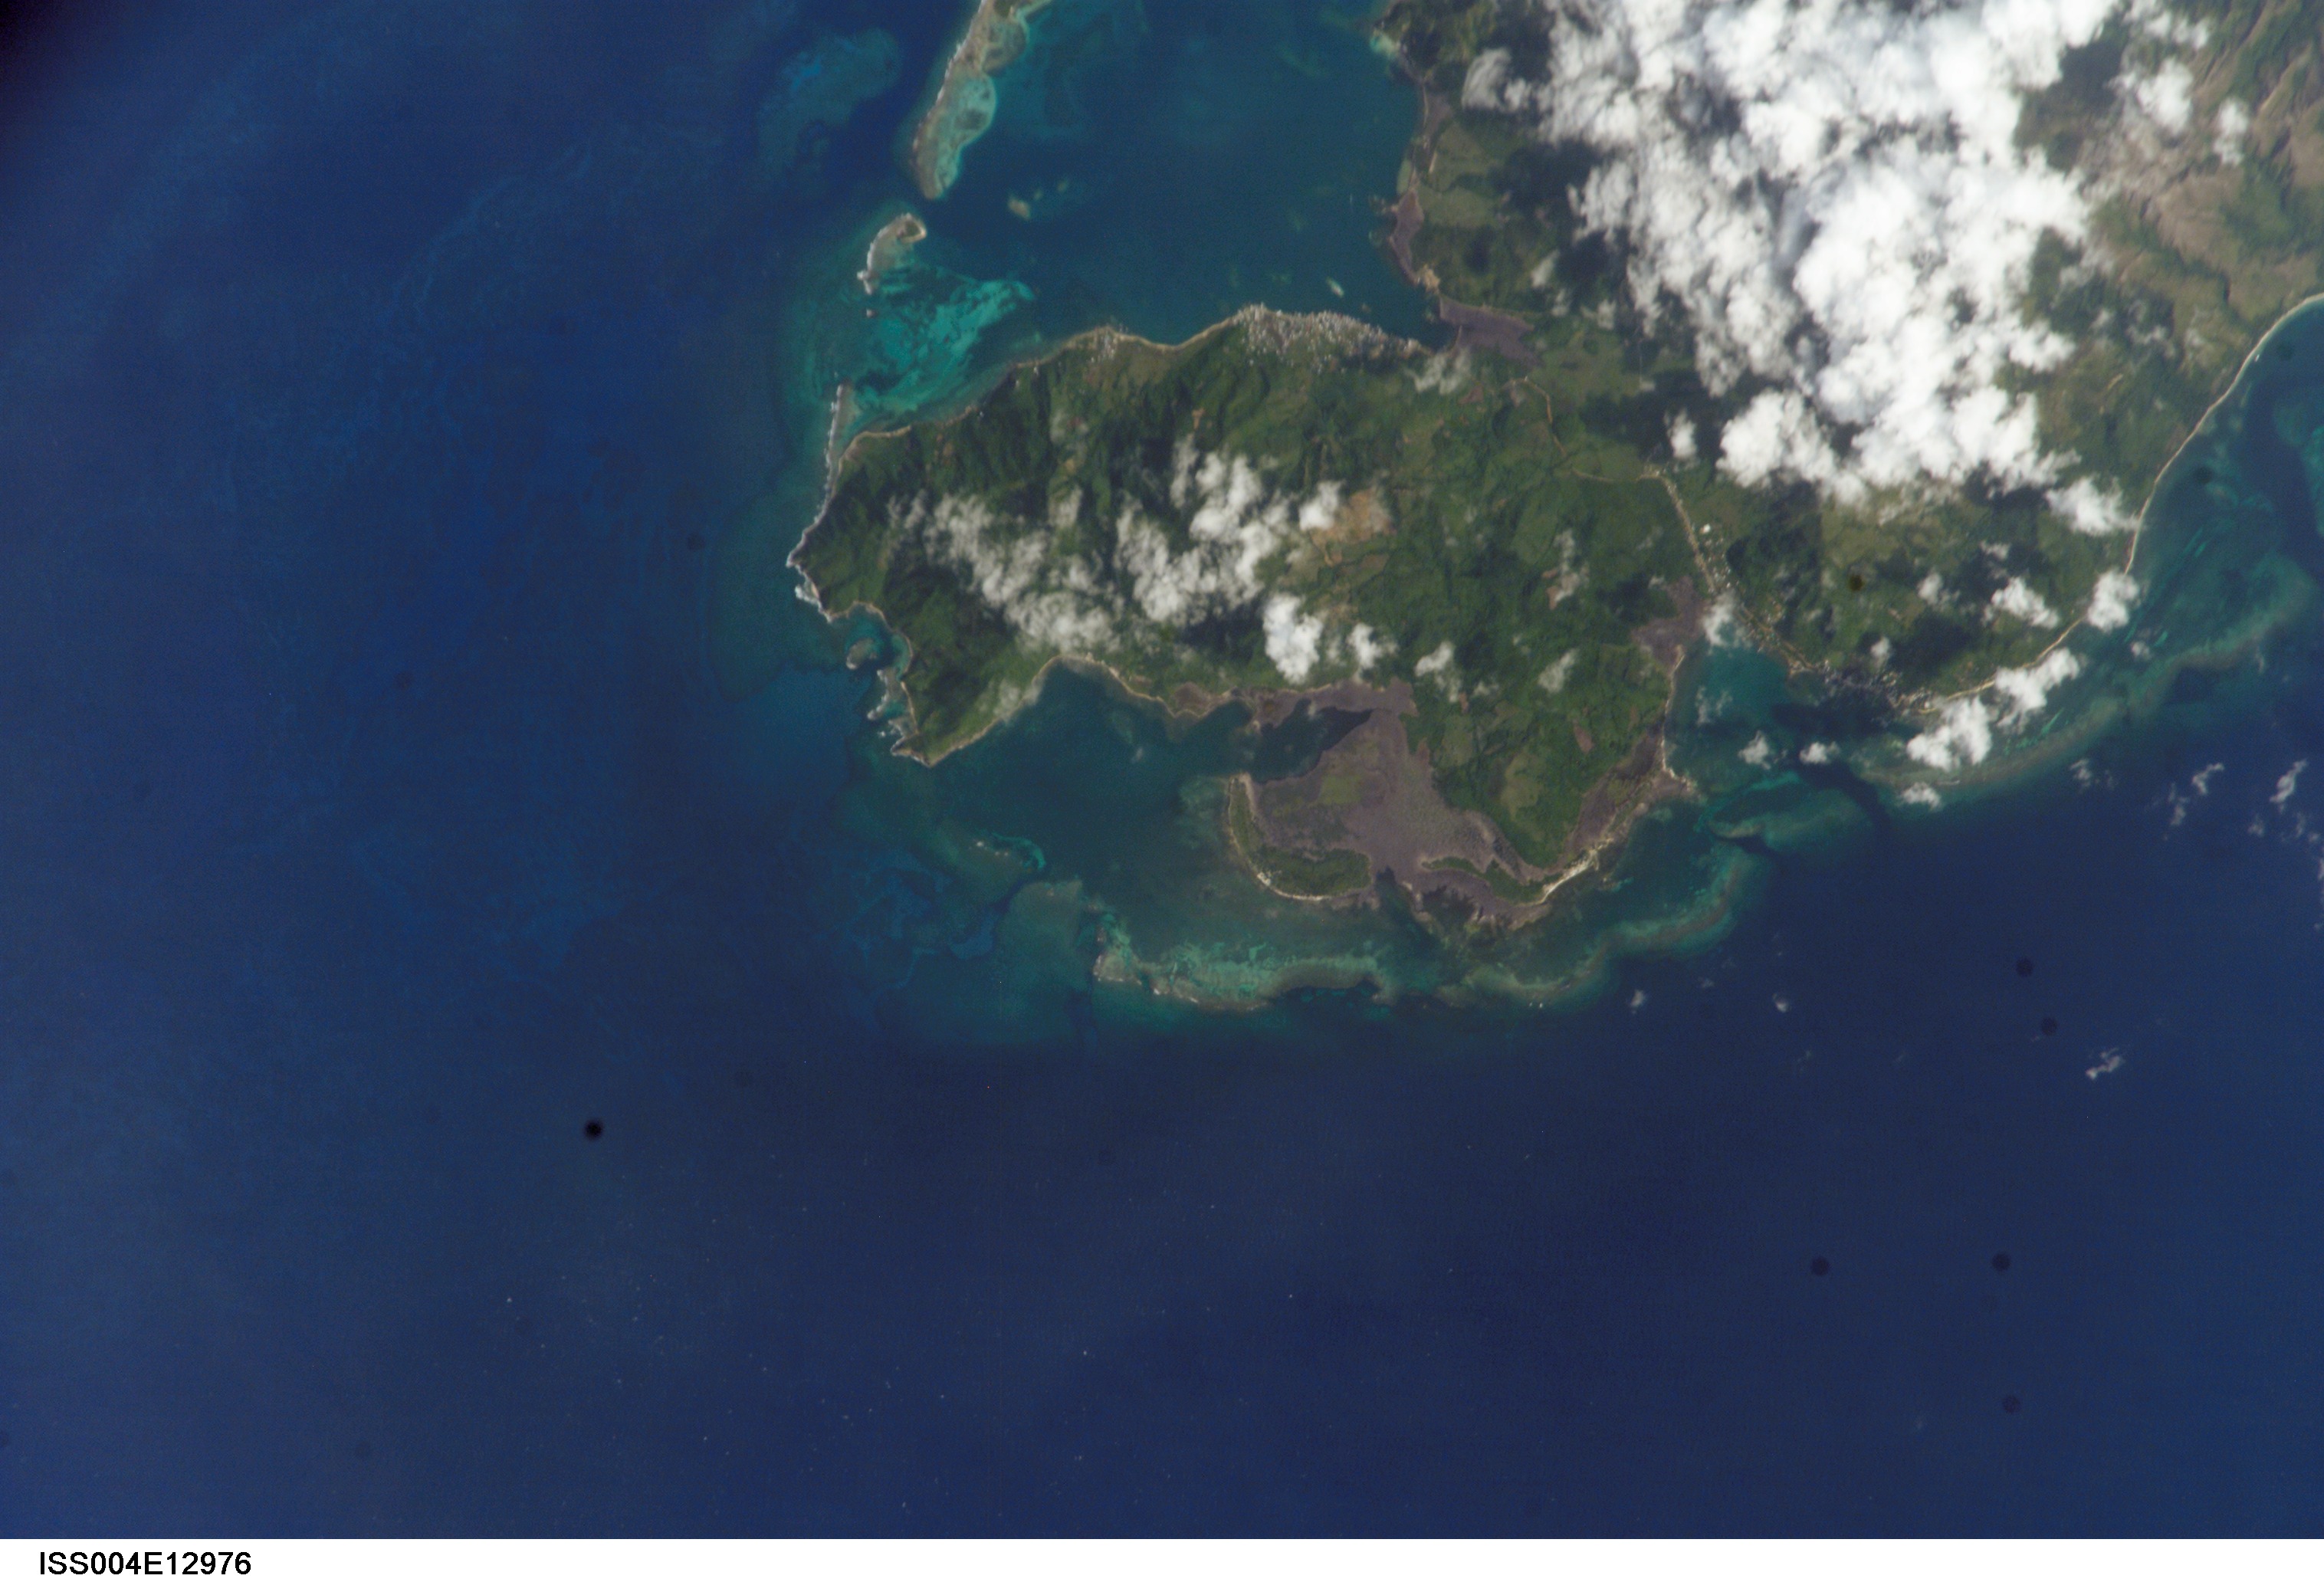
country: HONDURAS
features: GUANAJA ISLAND
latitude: 16.5
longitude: -86.0
